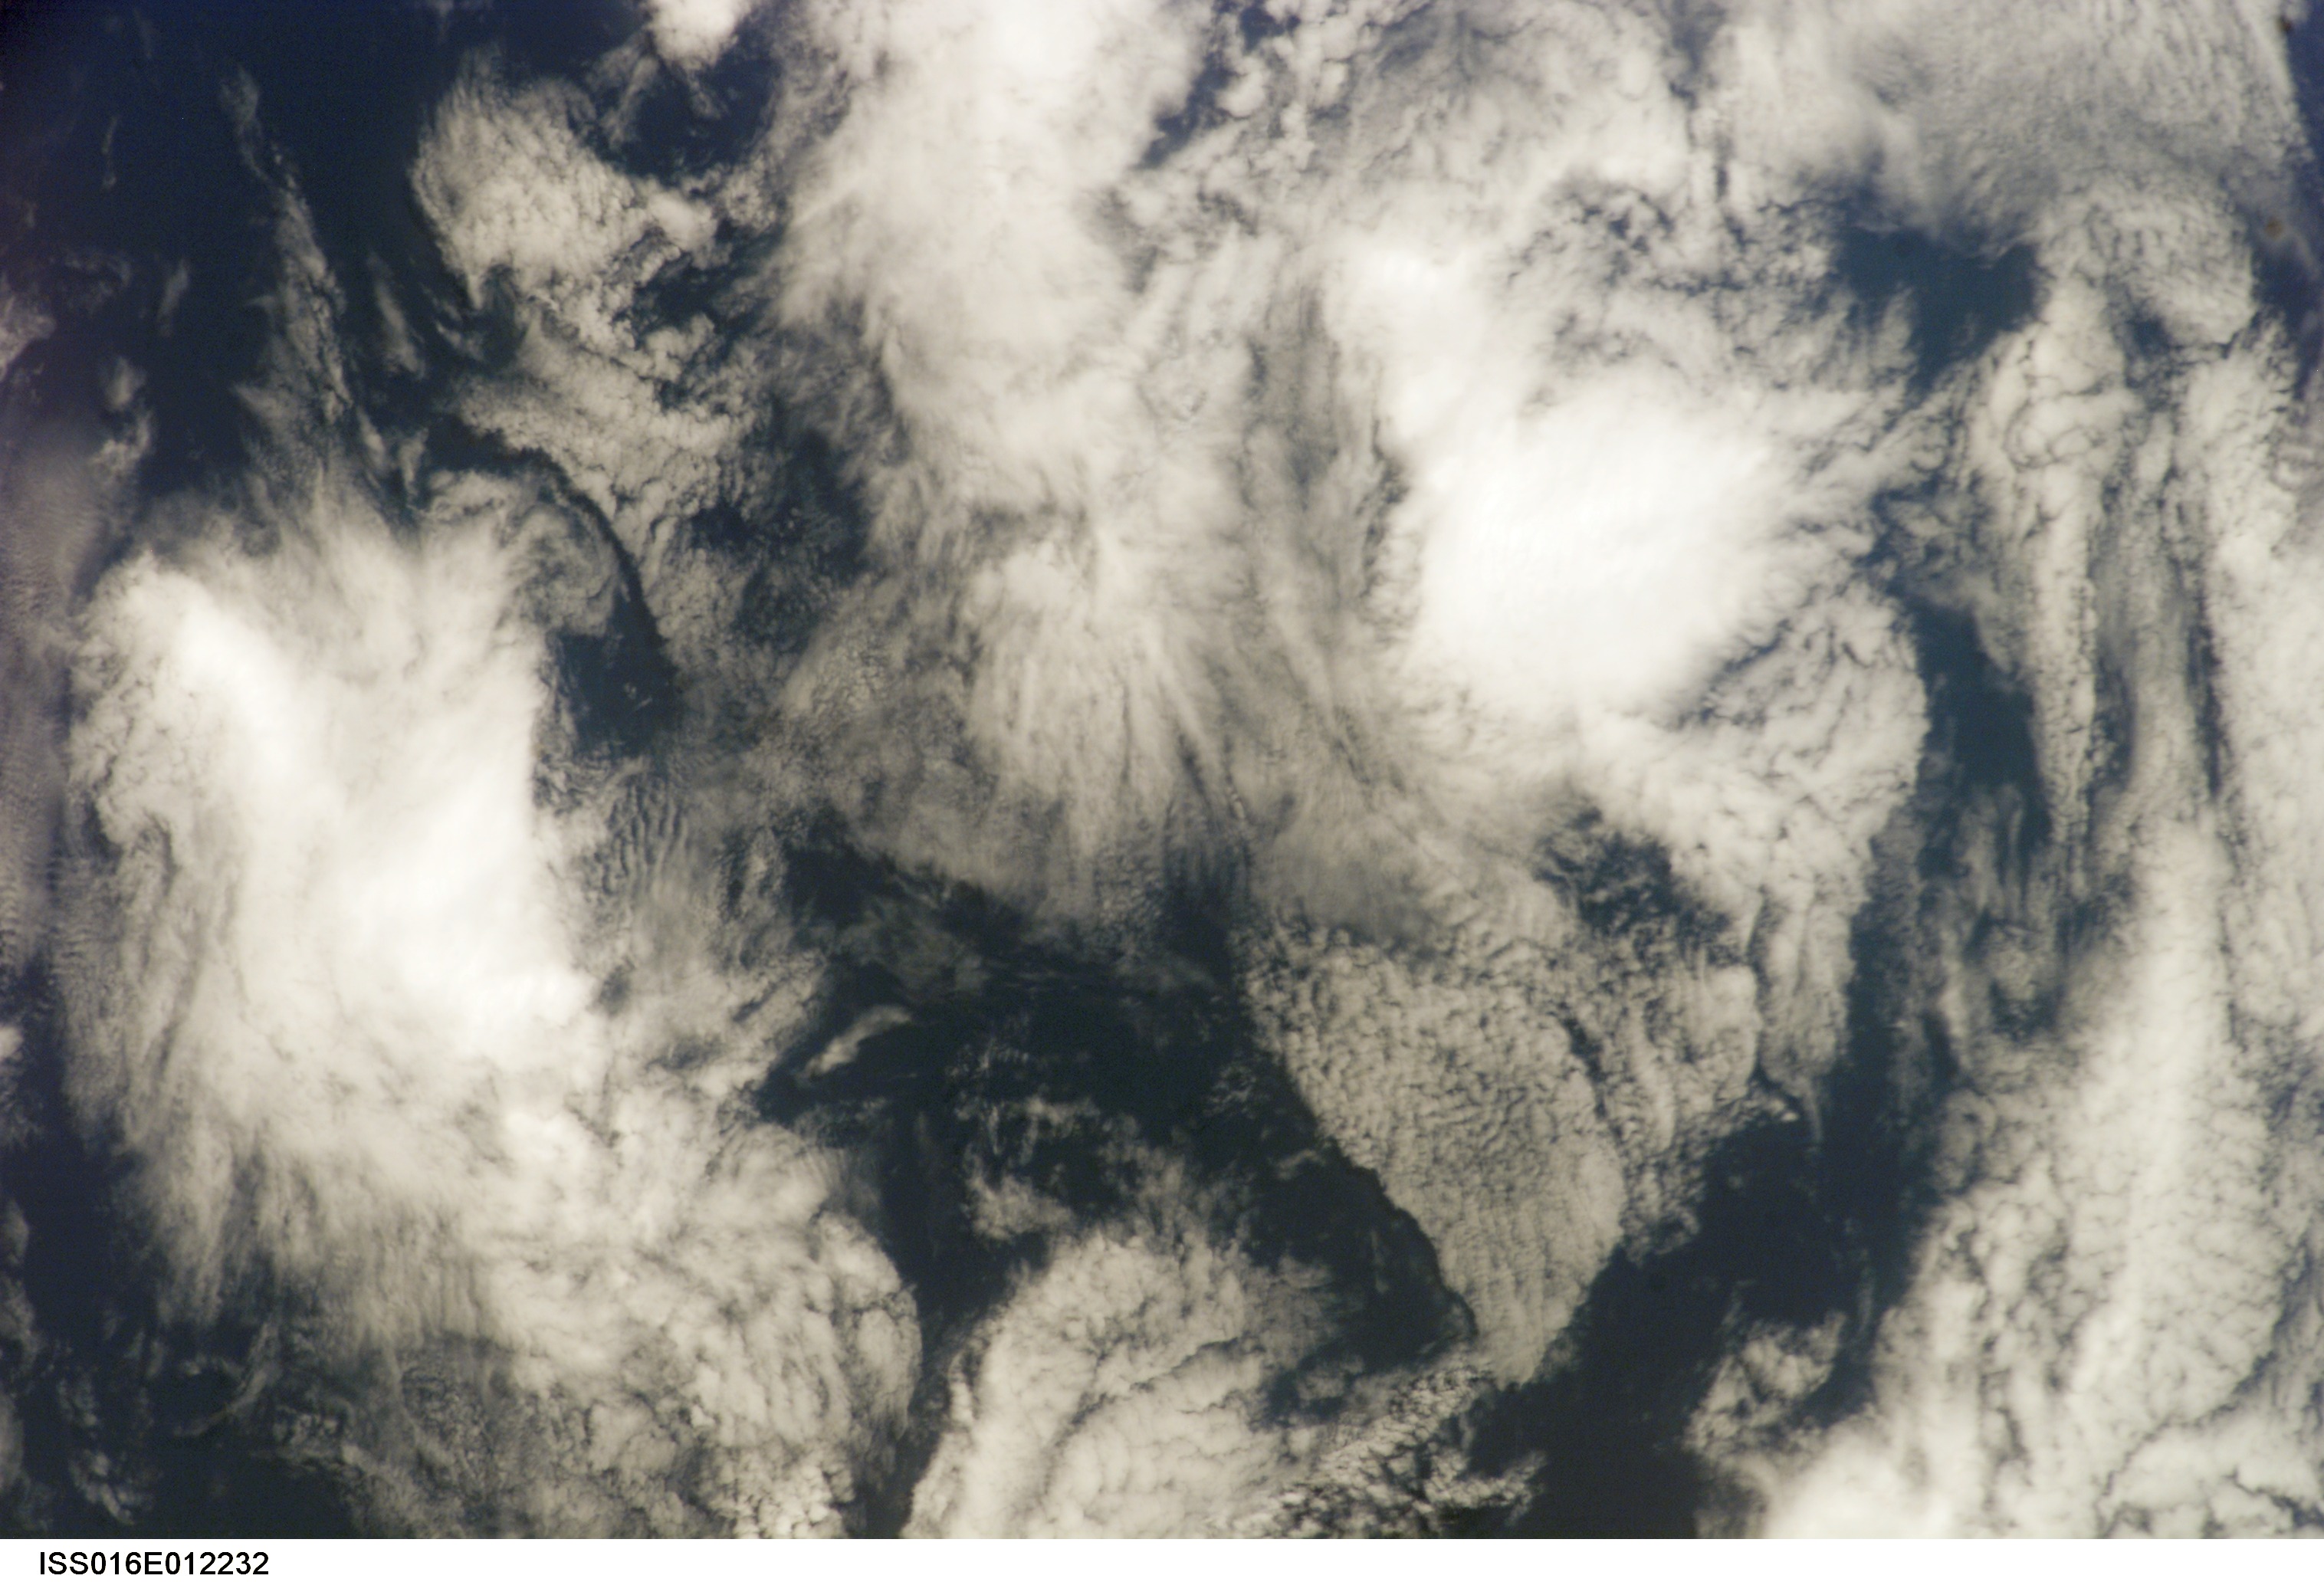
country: PACIFIC OCEAN
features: LOW CLOUD FORMATIONS
